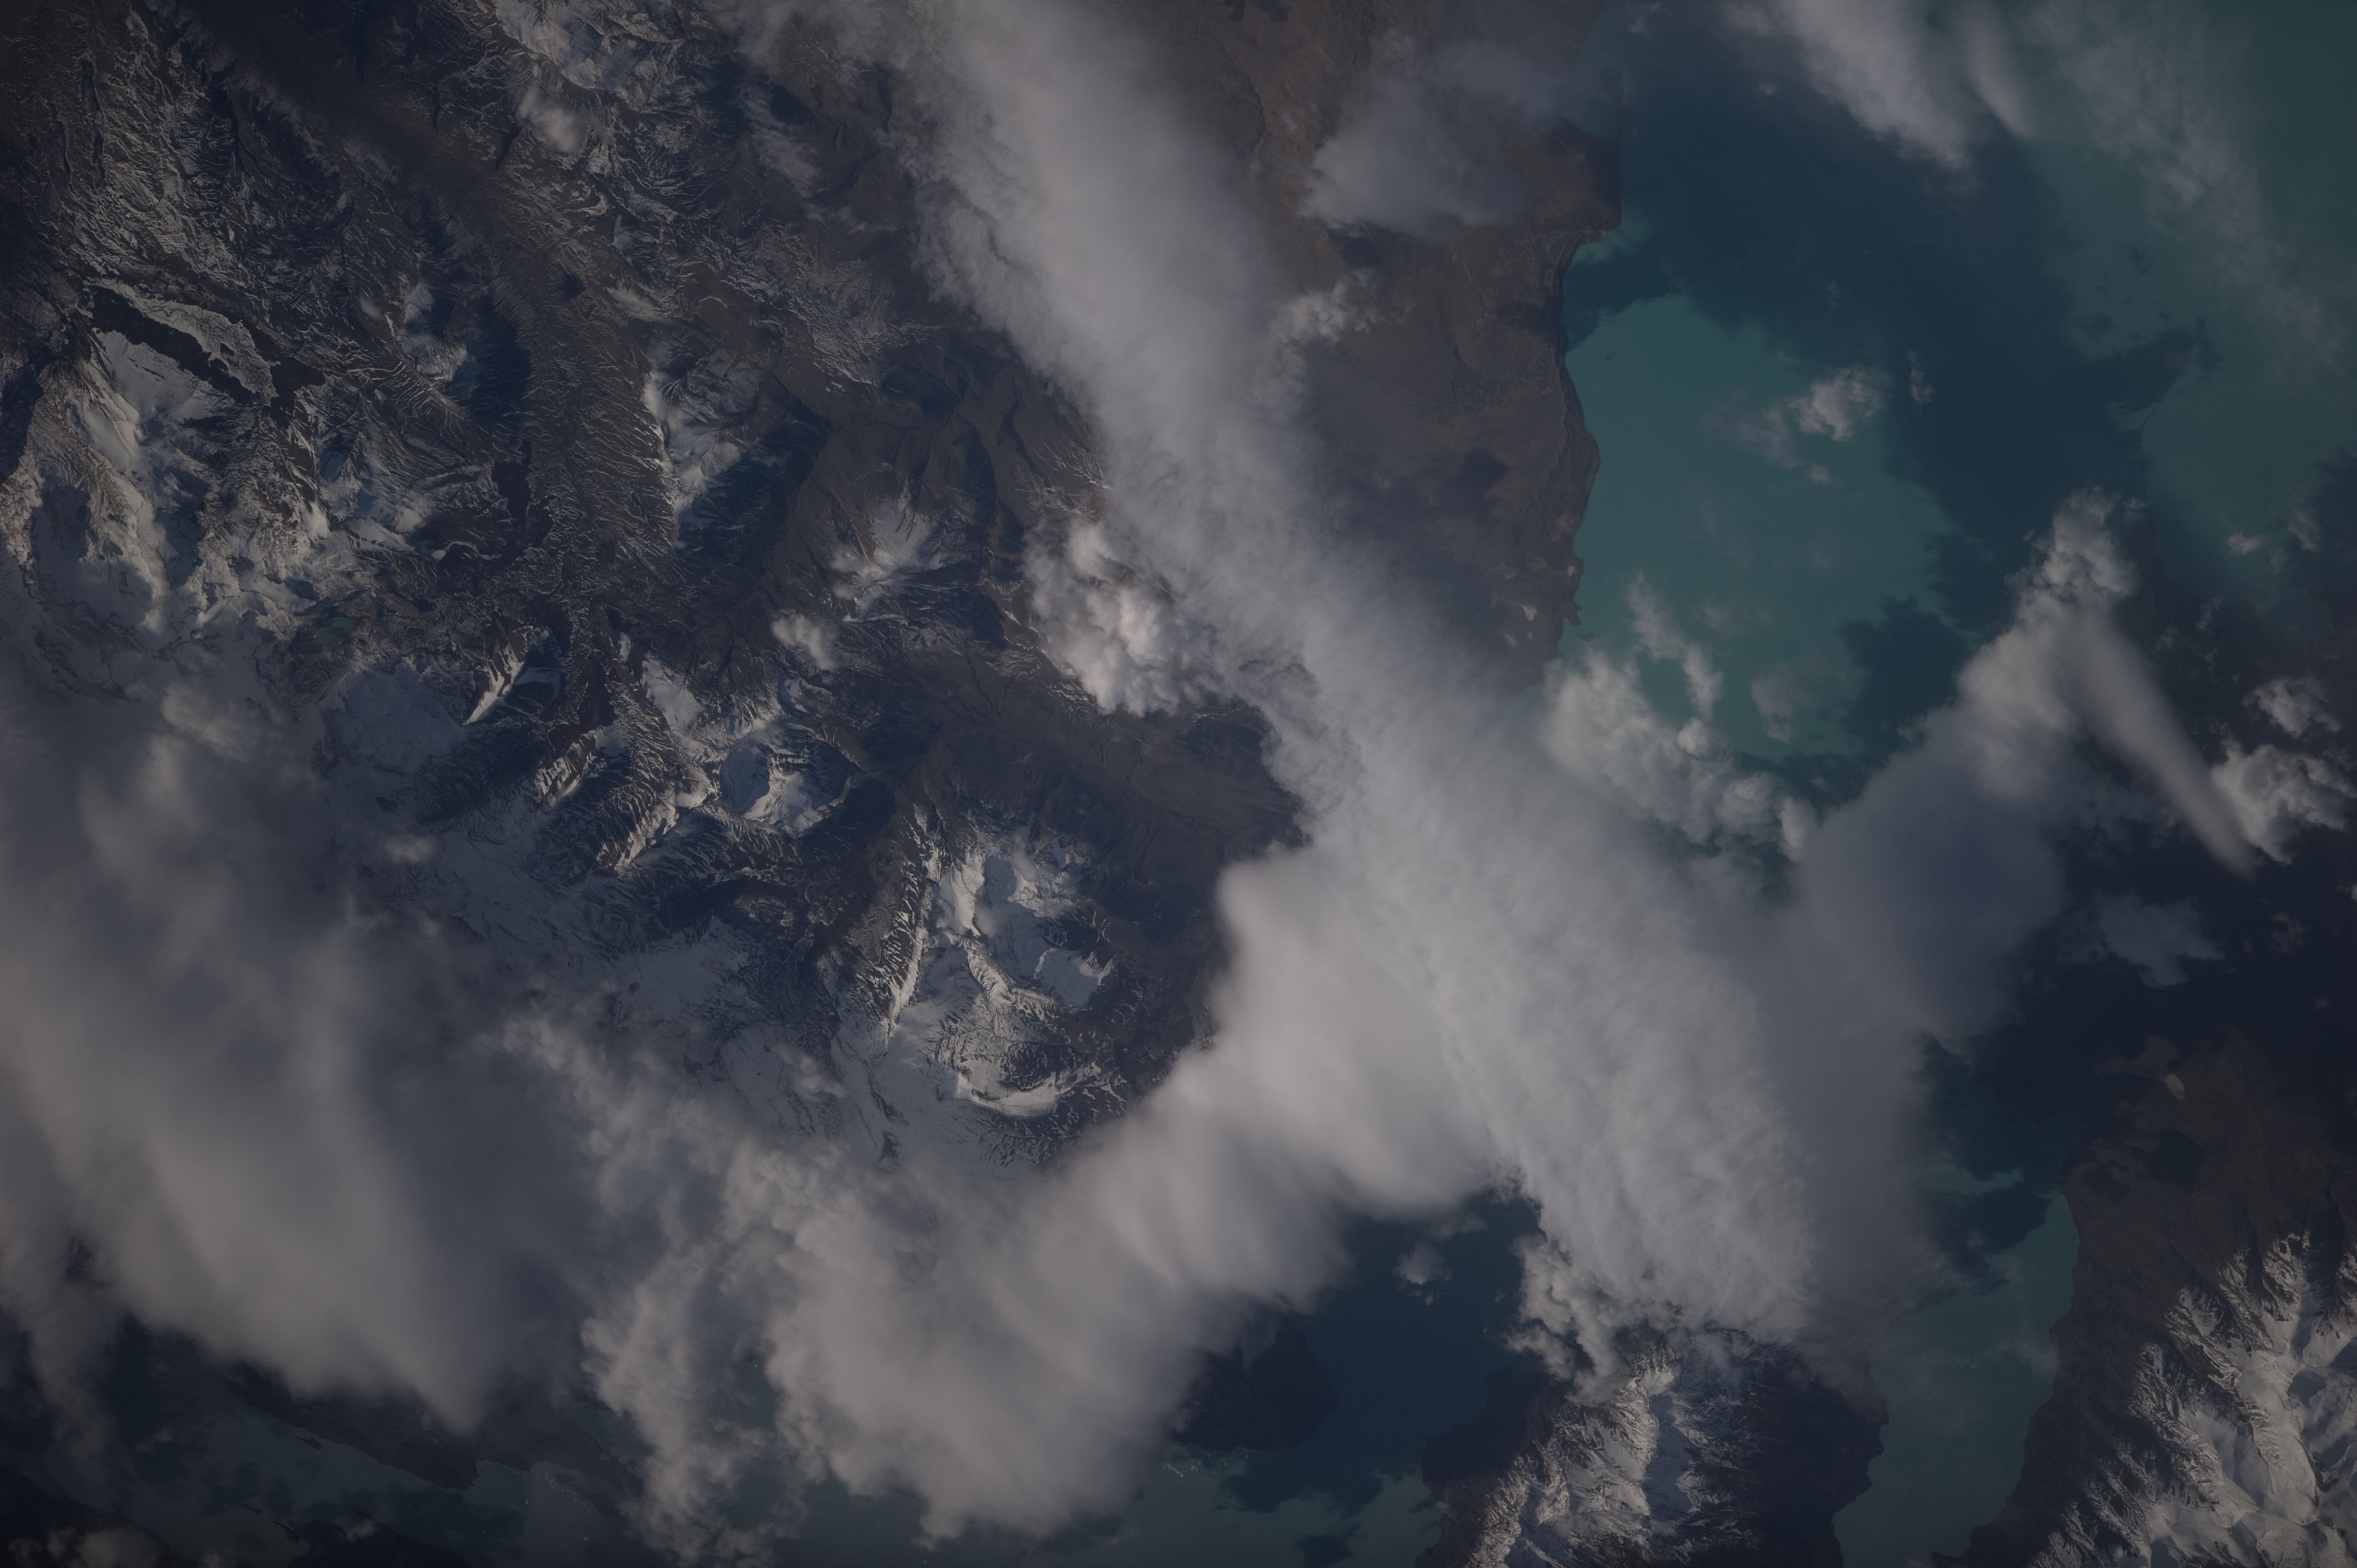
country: ARGENTINA
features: L. ARGENTINO, SNOWY ANDES FOOTHILLS
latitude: -50.2
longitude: -72.8
